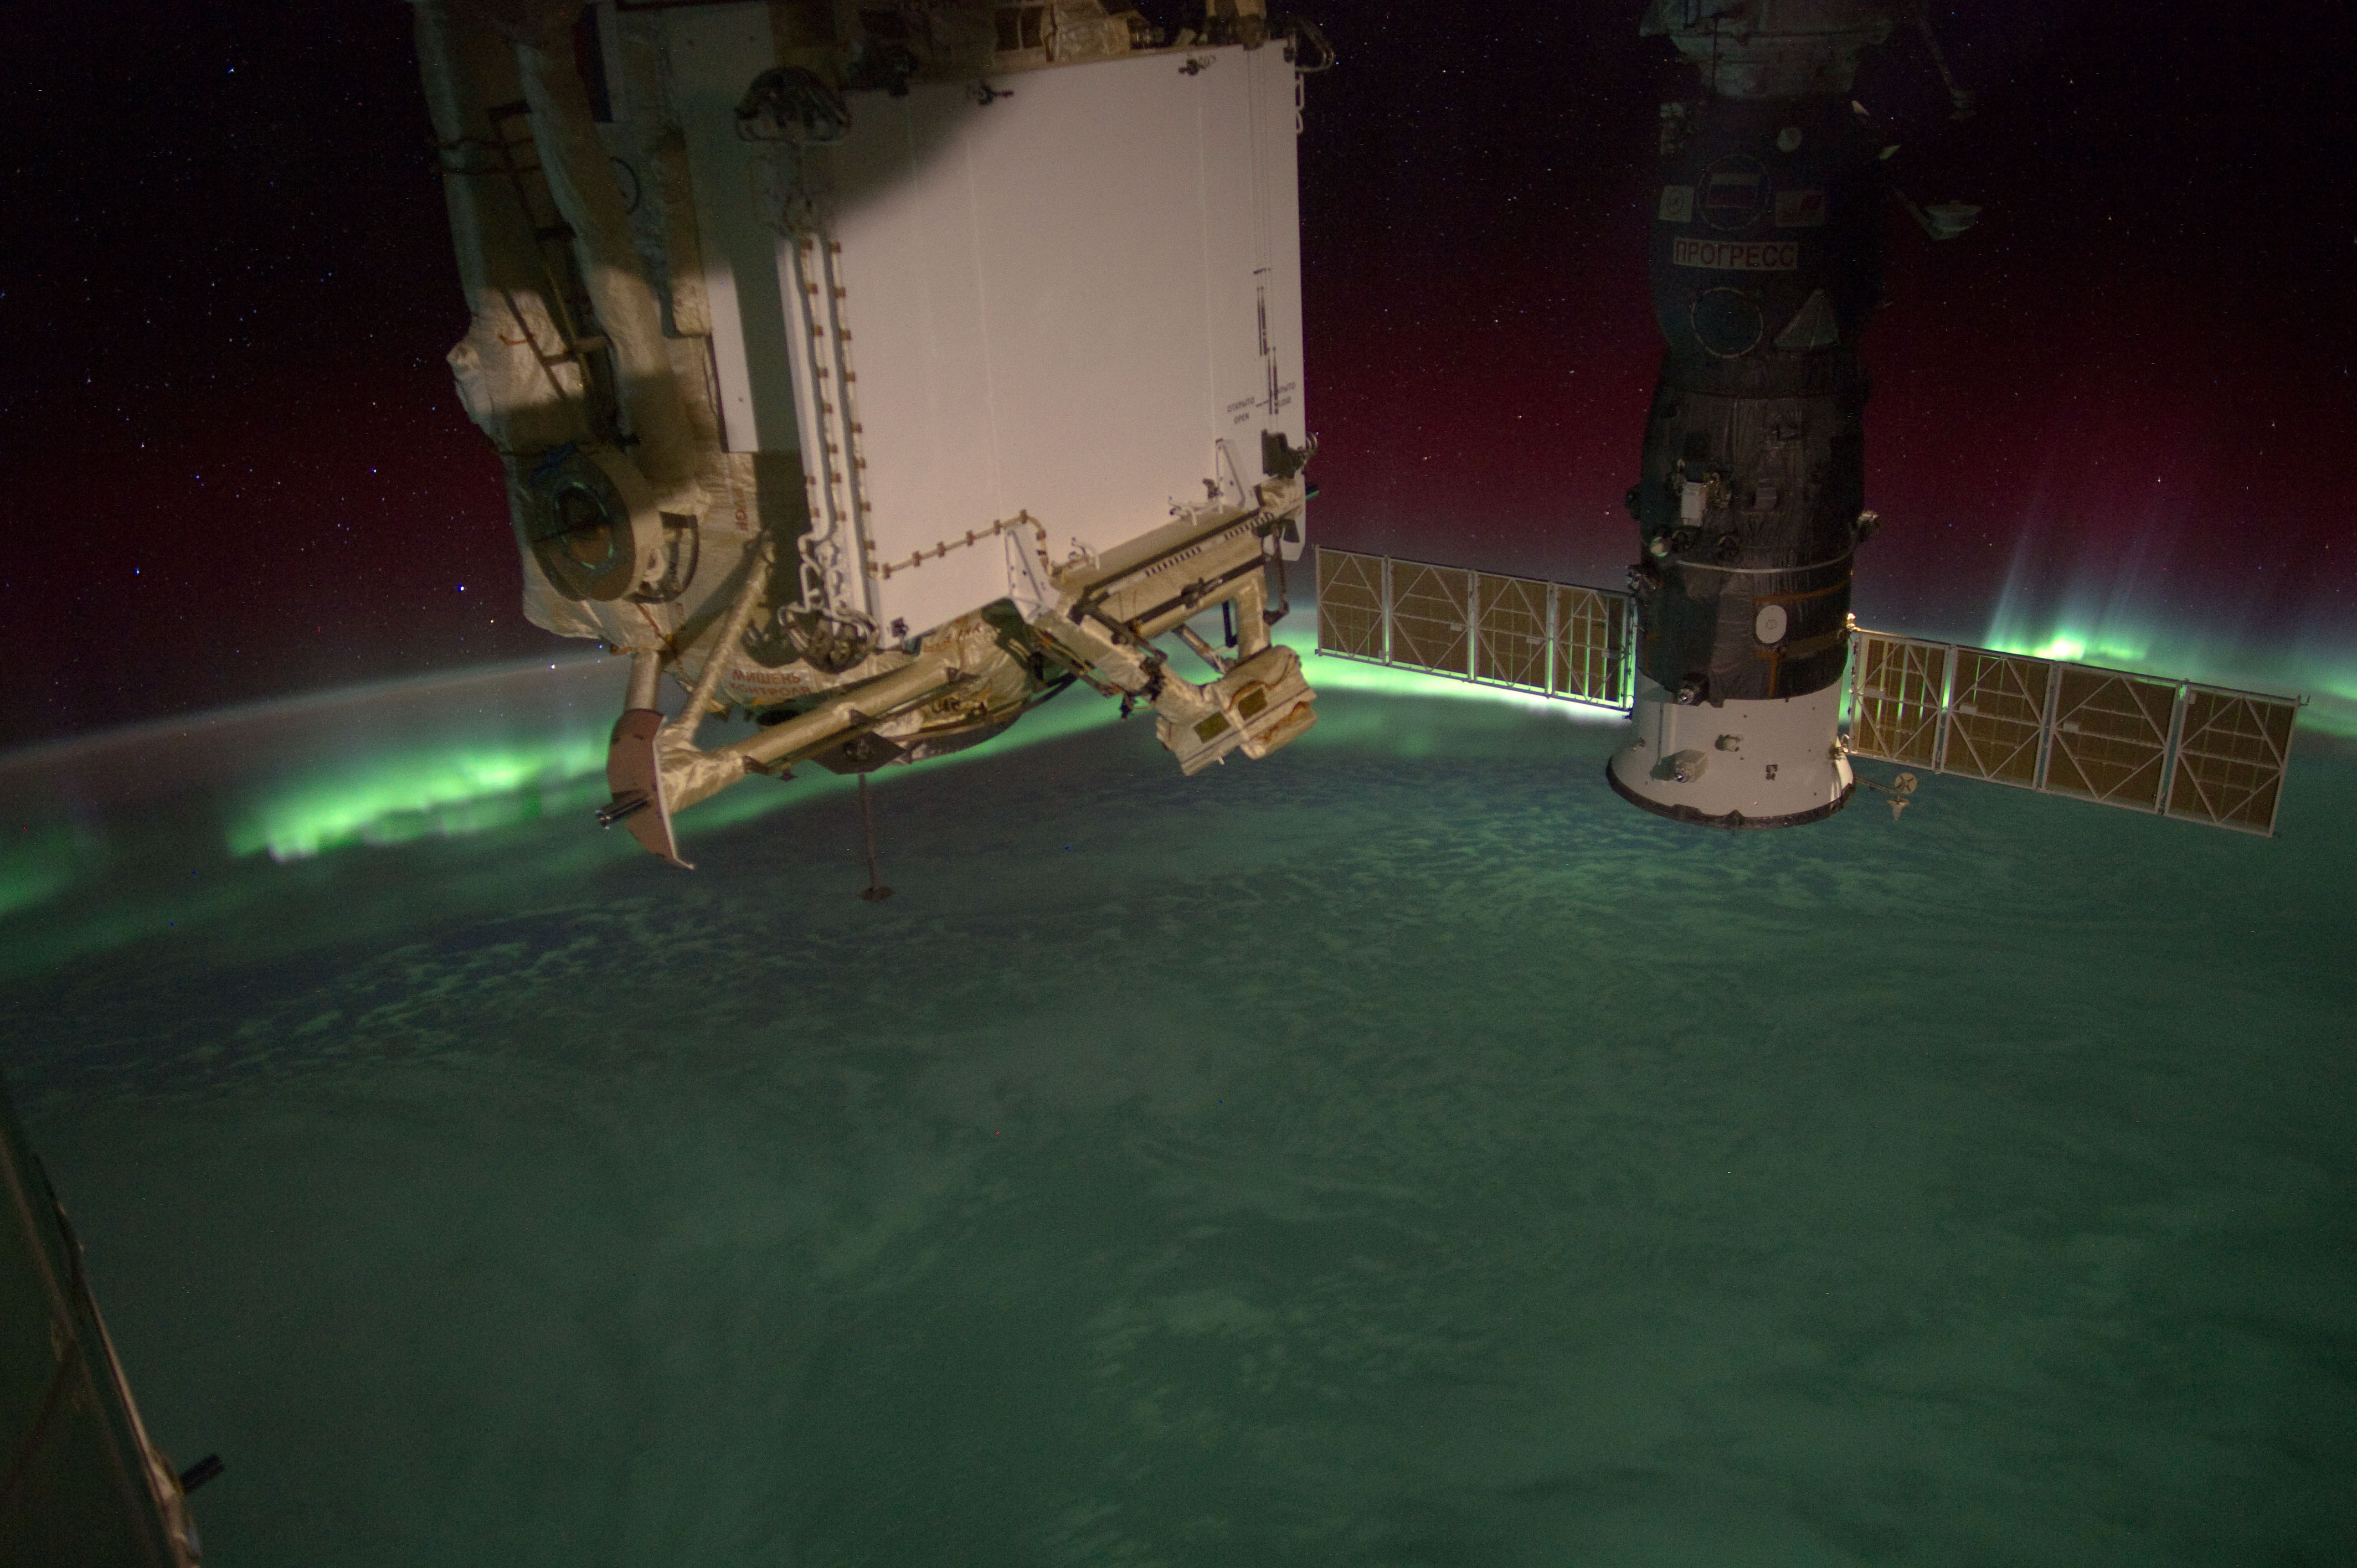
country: INDIAN OCEAN
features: PAN-AURORA AUSTRALIS, ATMOSPHERIC LIMB, STARS, ISS
